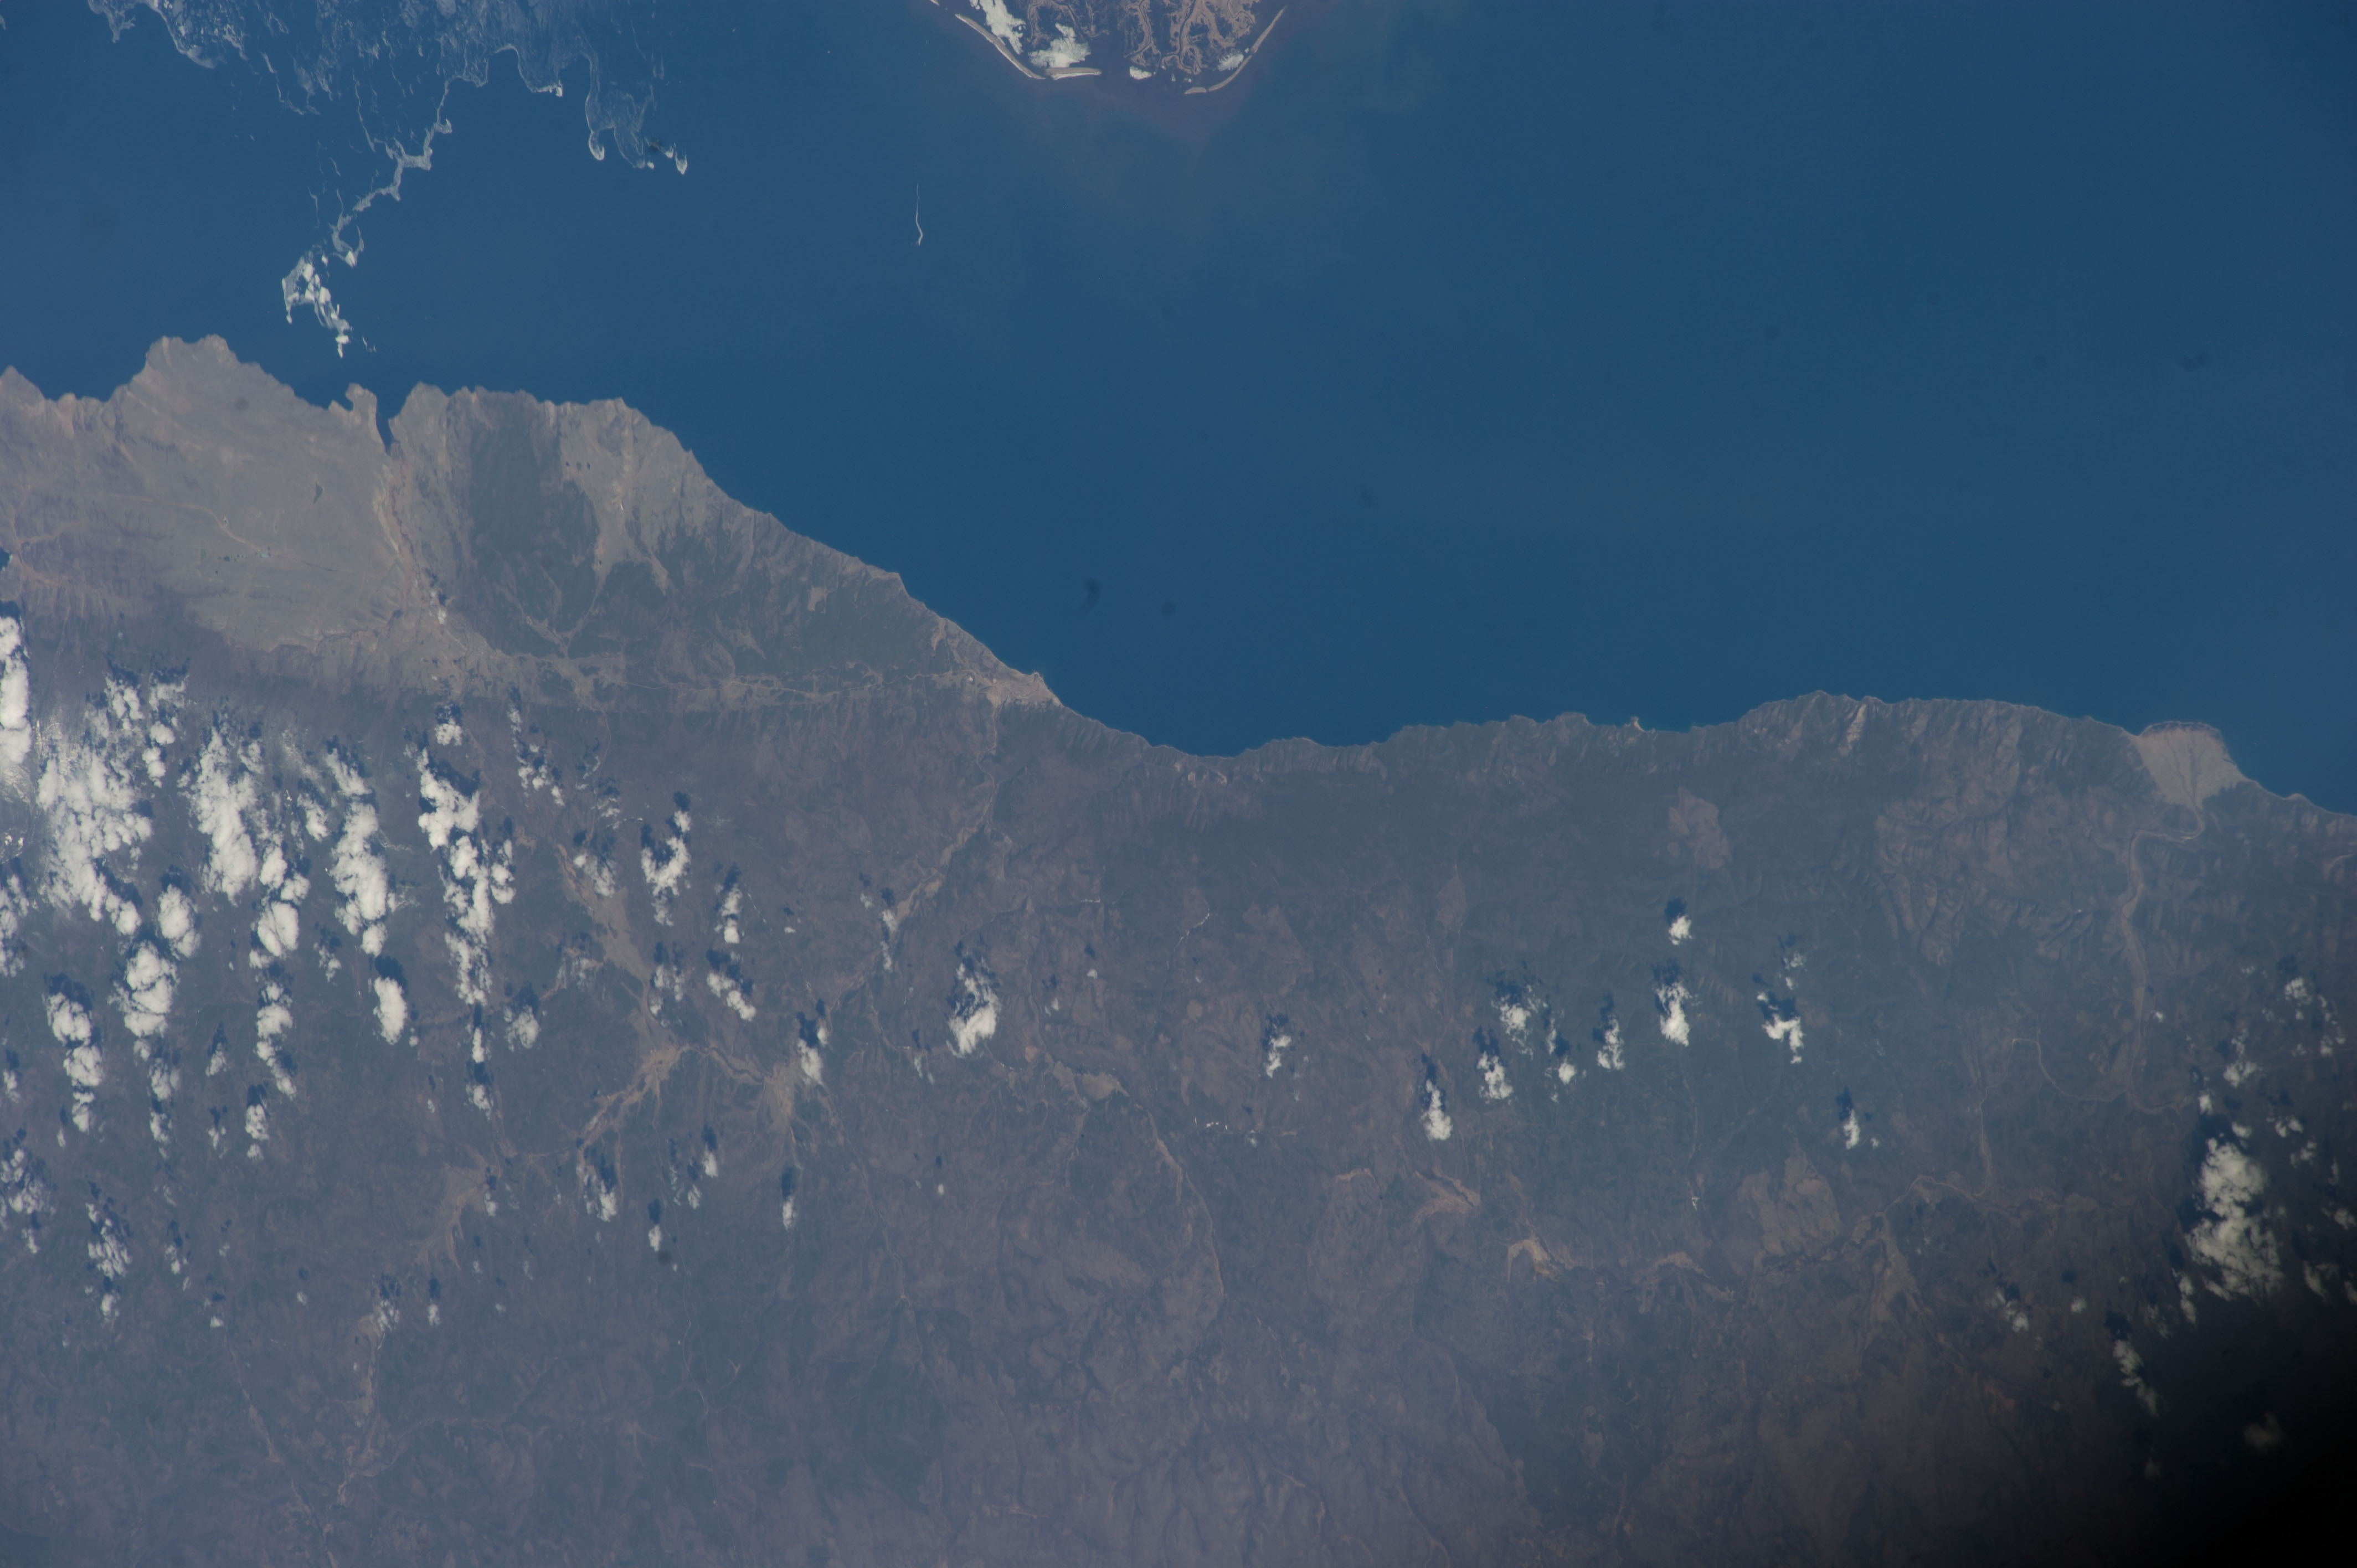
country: RUSSIAN_FEDERATION
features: COAST, LAKE BAIKAL, BUGUL'DEYKA, YELANTSY
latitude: 52.5
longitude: 105.9
